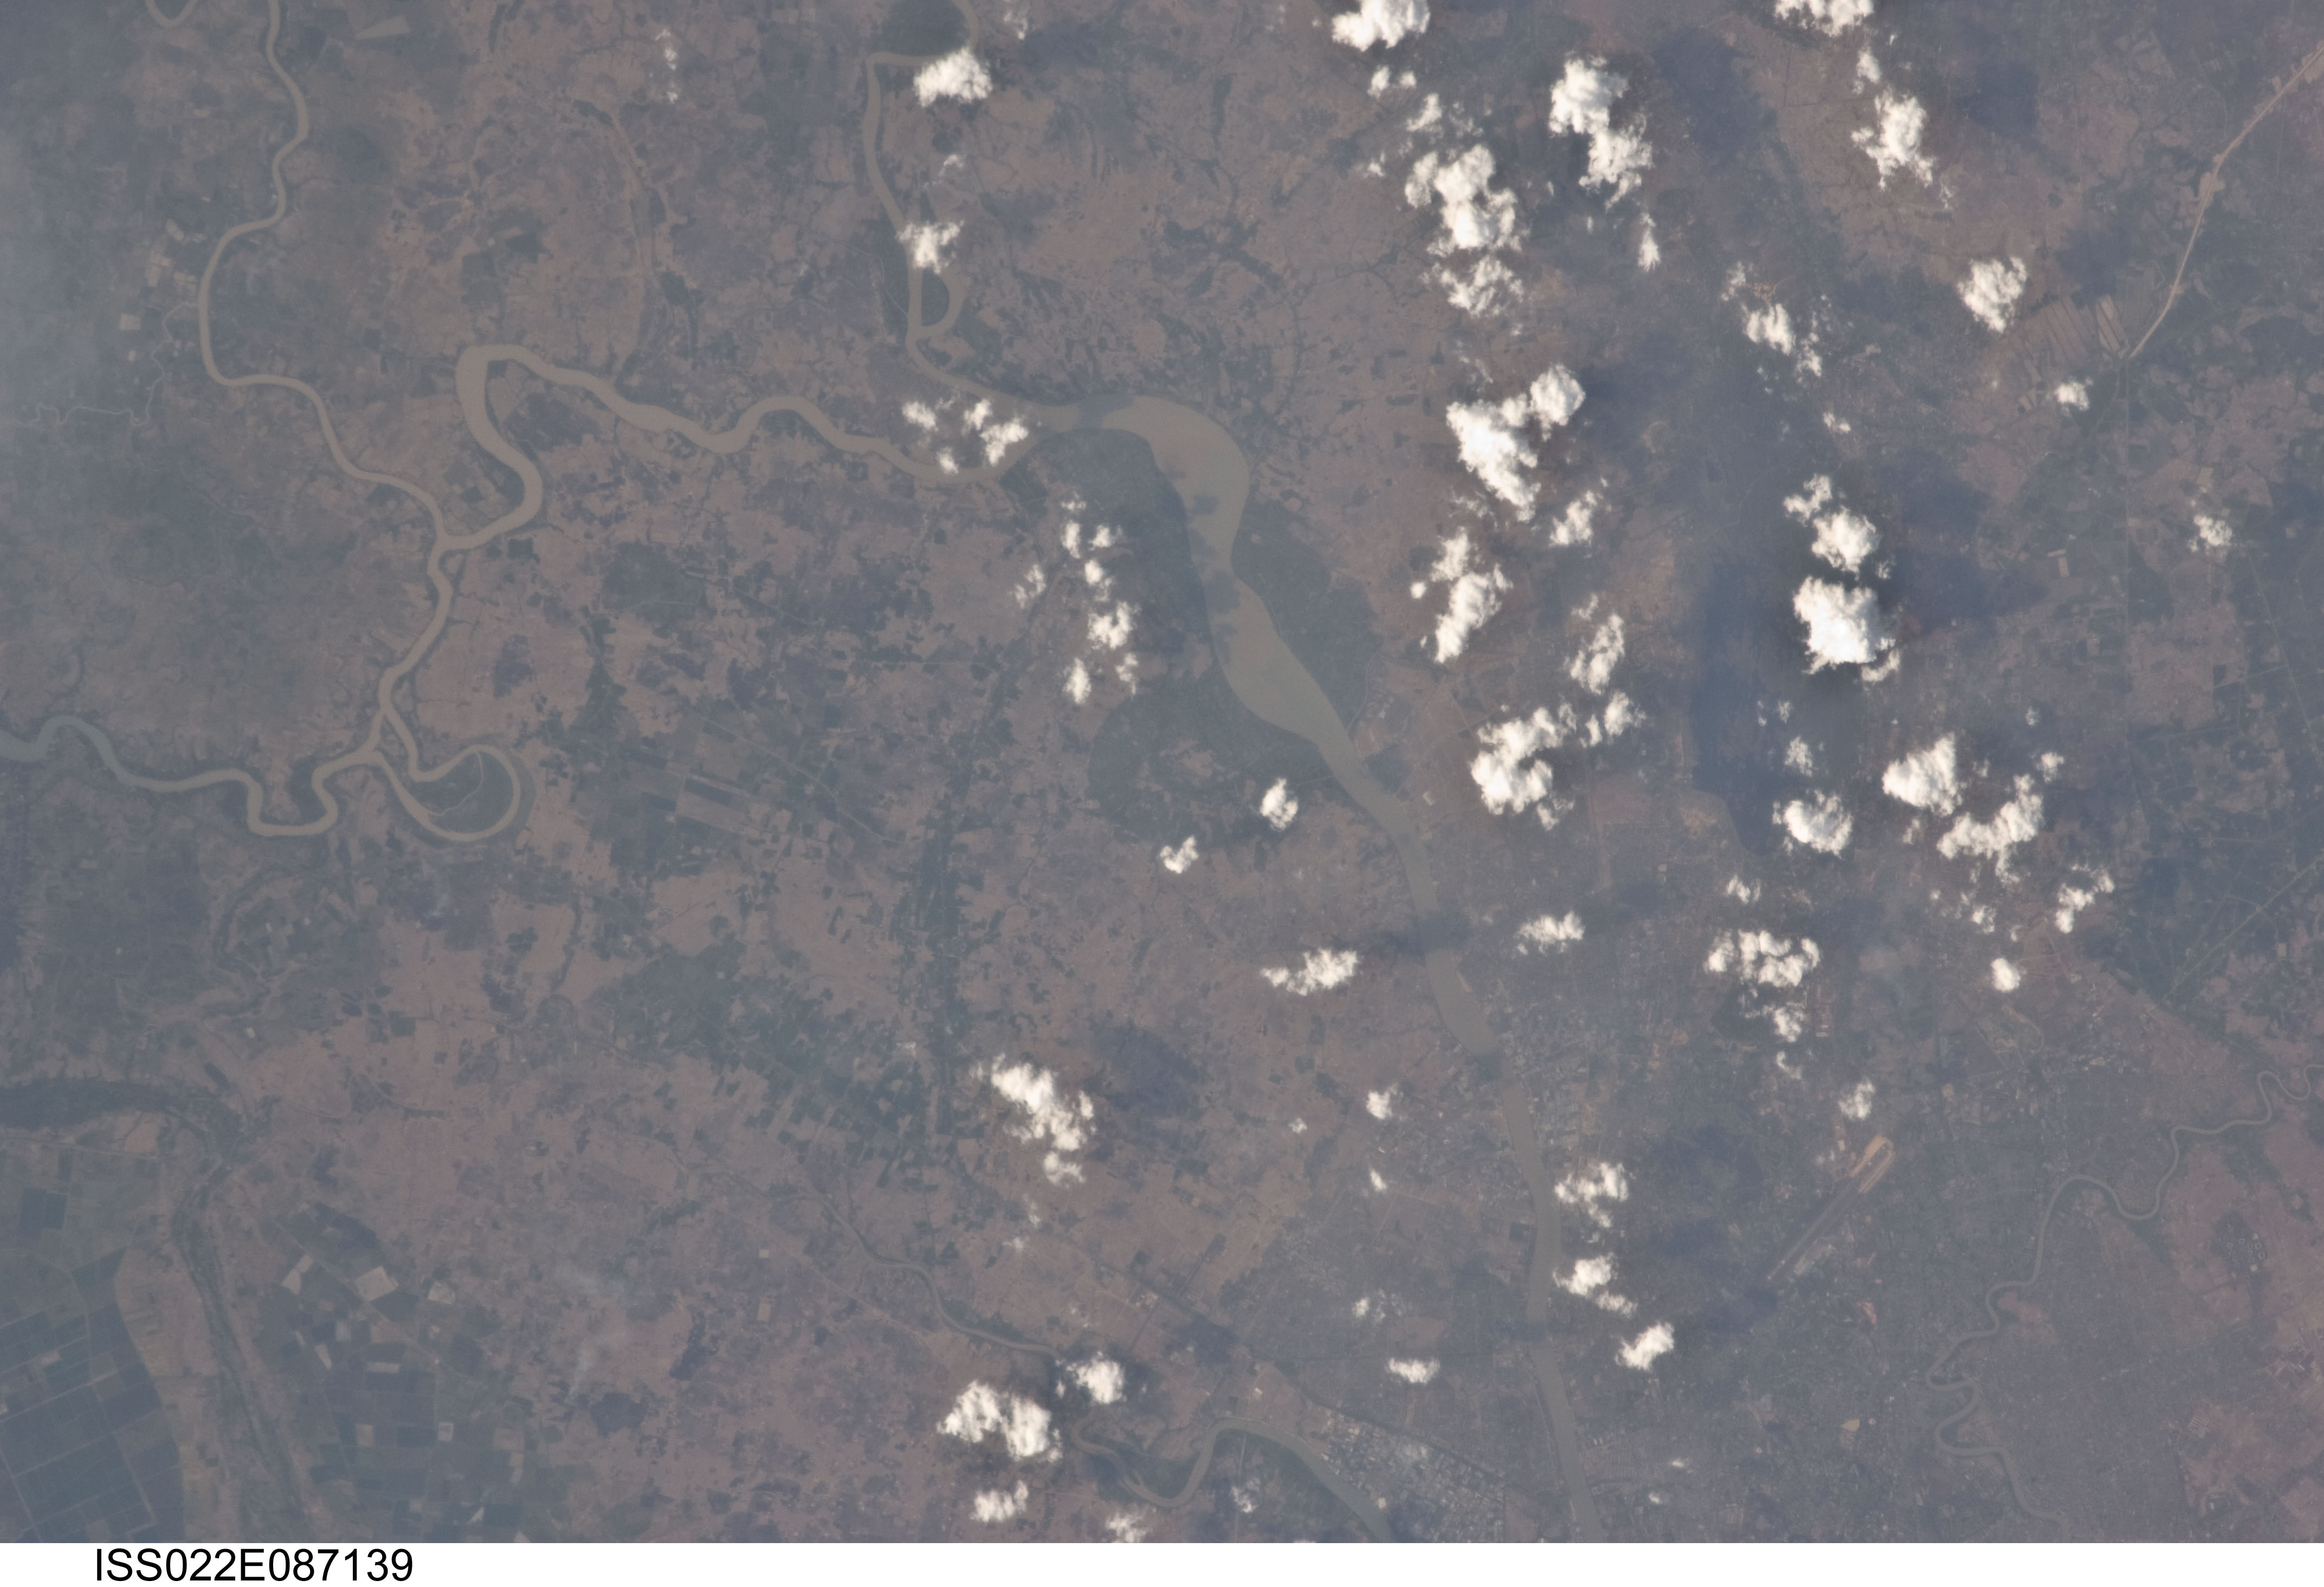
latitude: 17.0
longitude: 96.0
